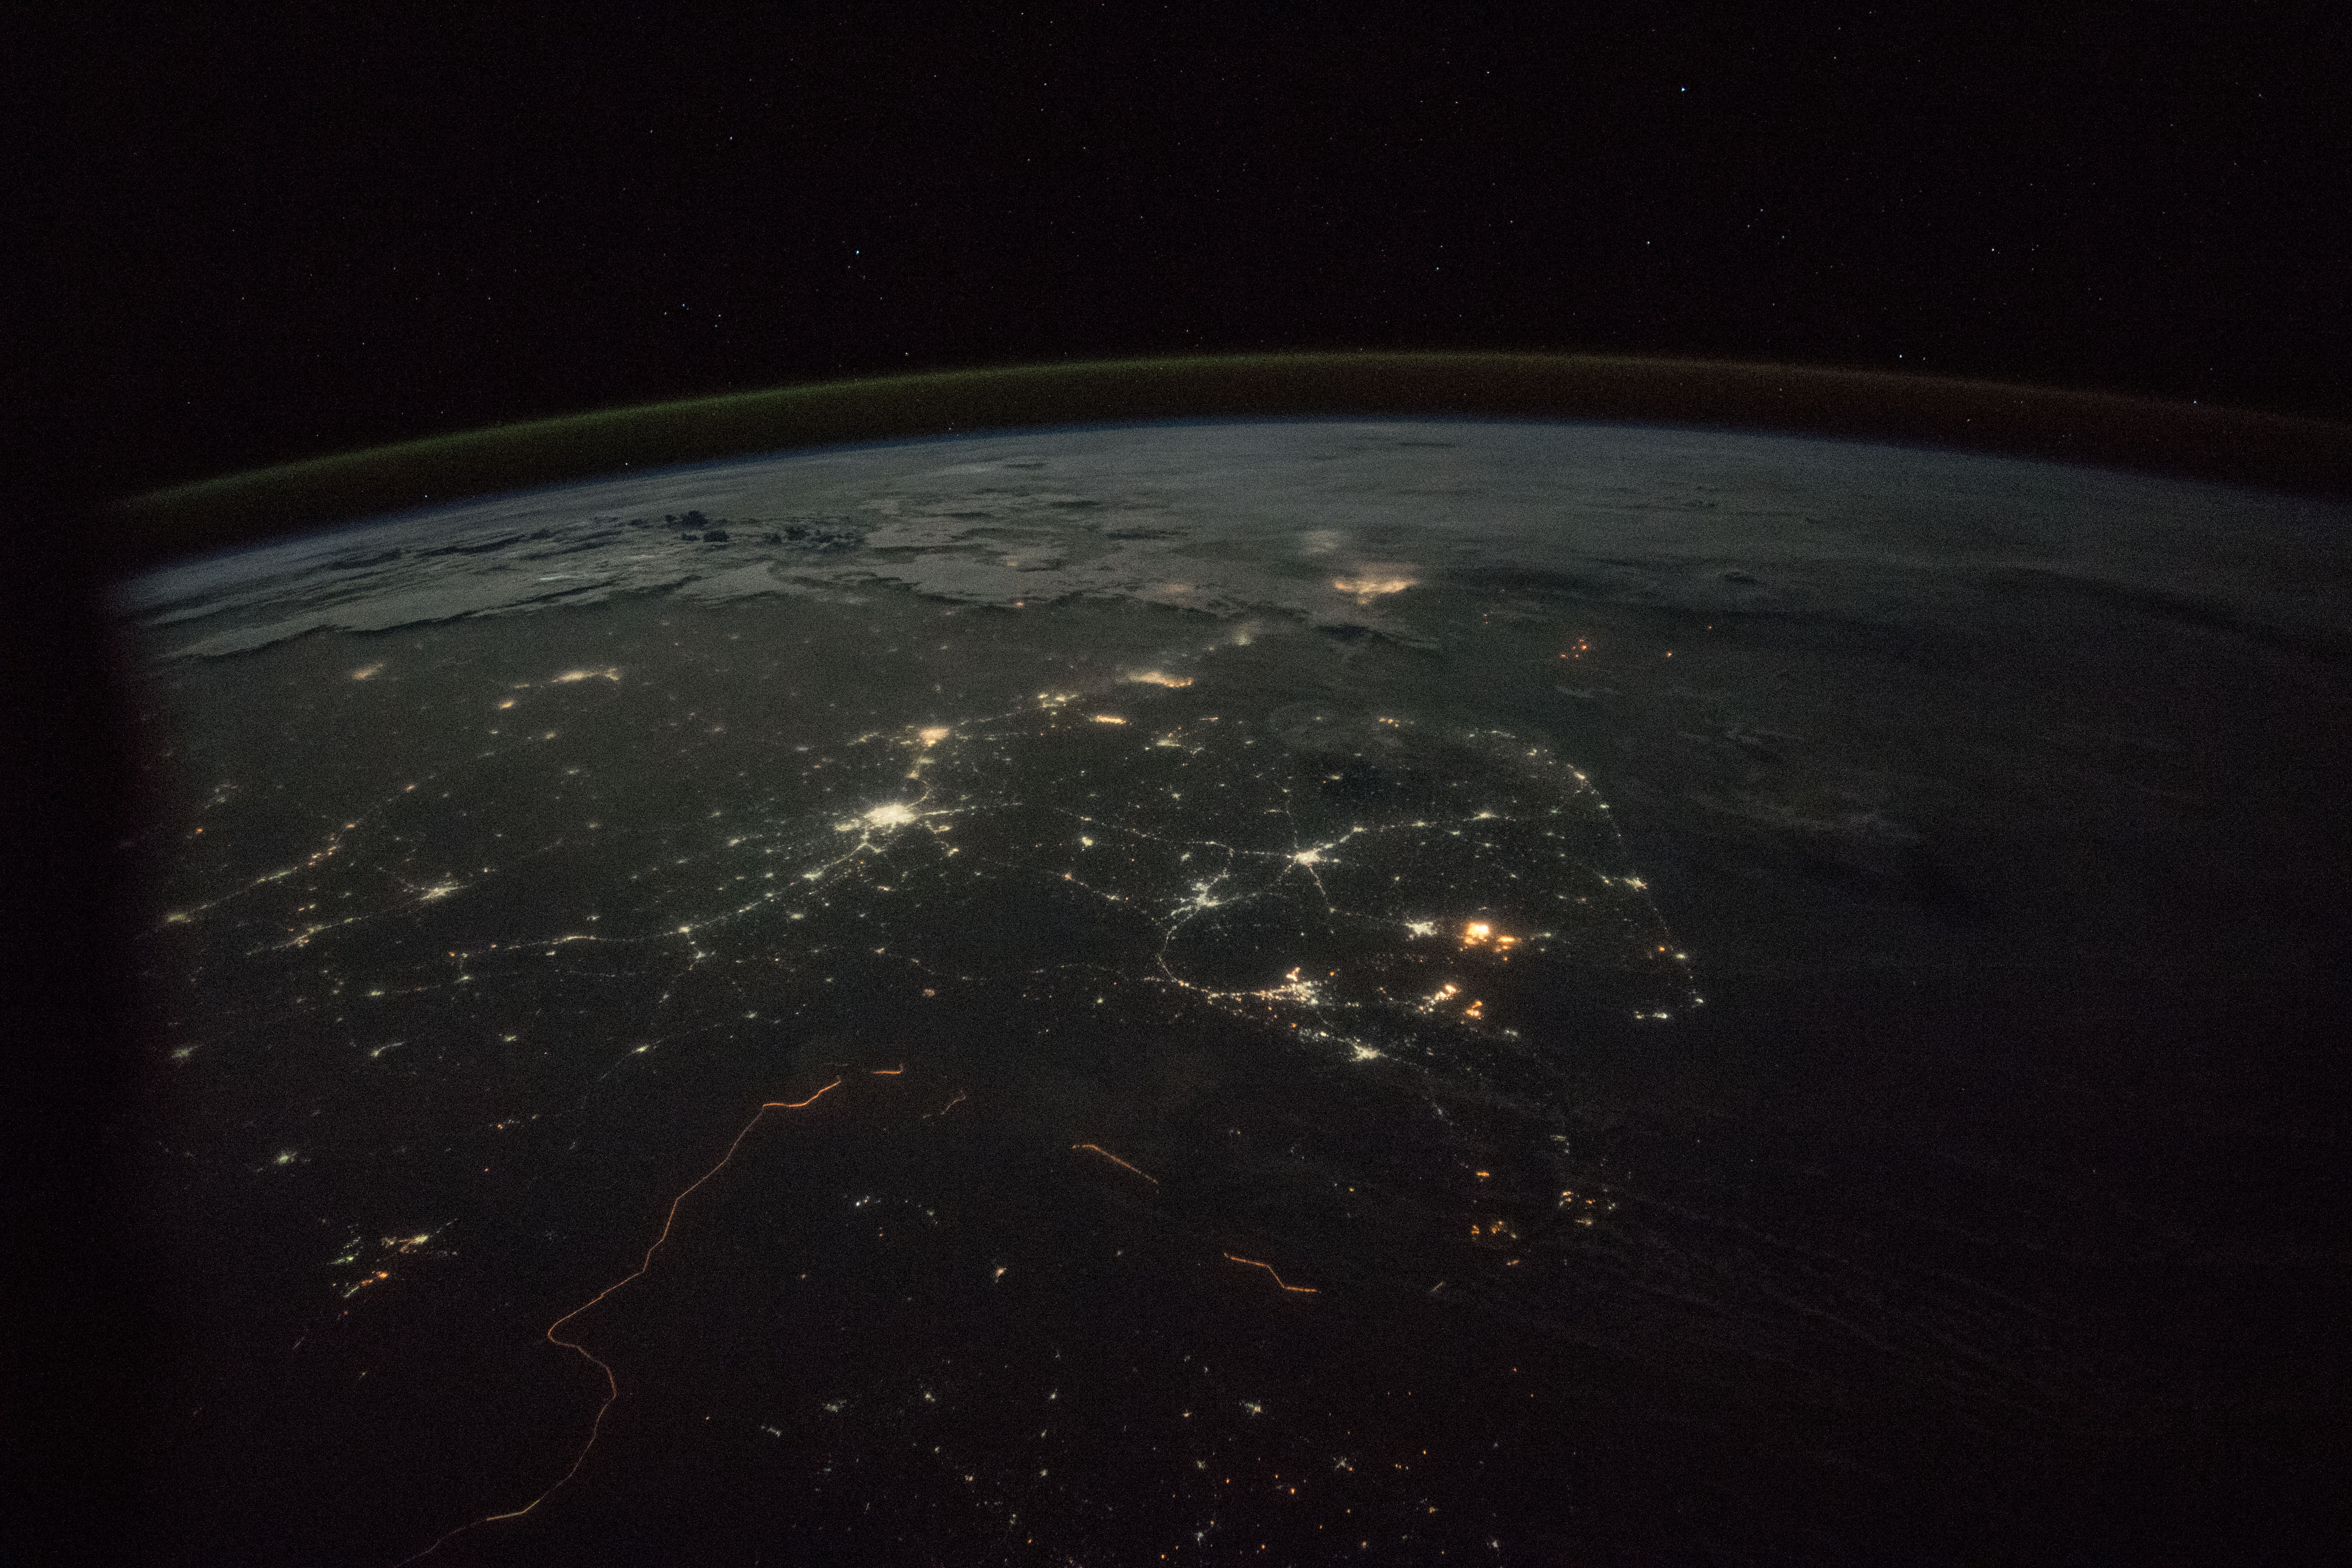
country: INDIA
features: DARK EARTHOBS, PAKISTAN, AHMEDABAD
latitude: 22.5
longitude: 71.5
